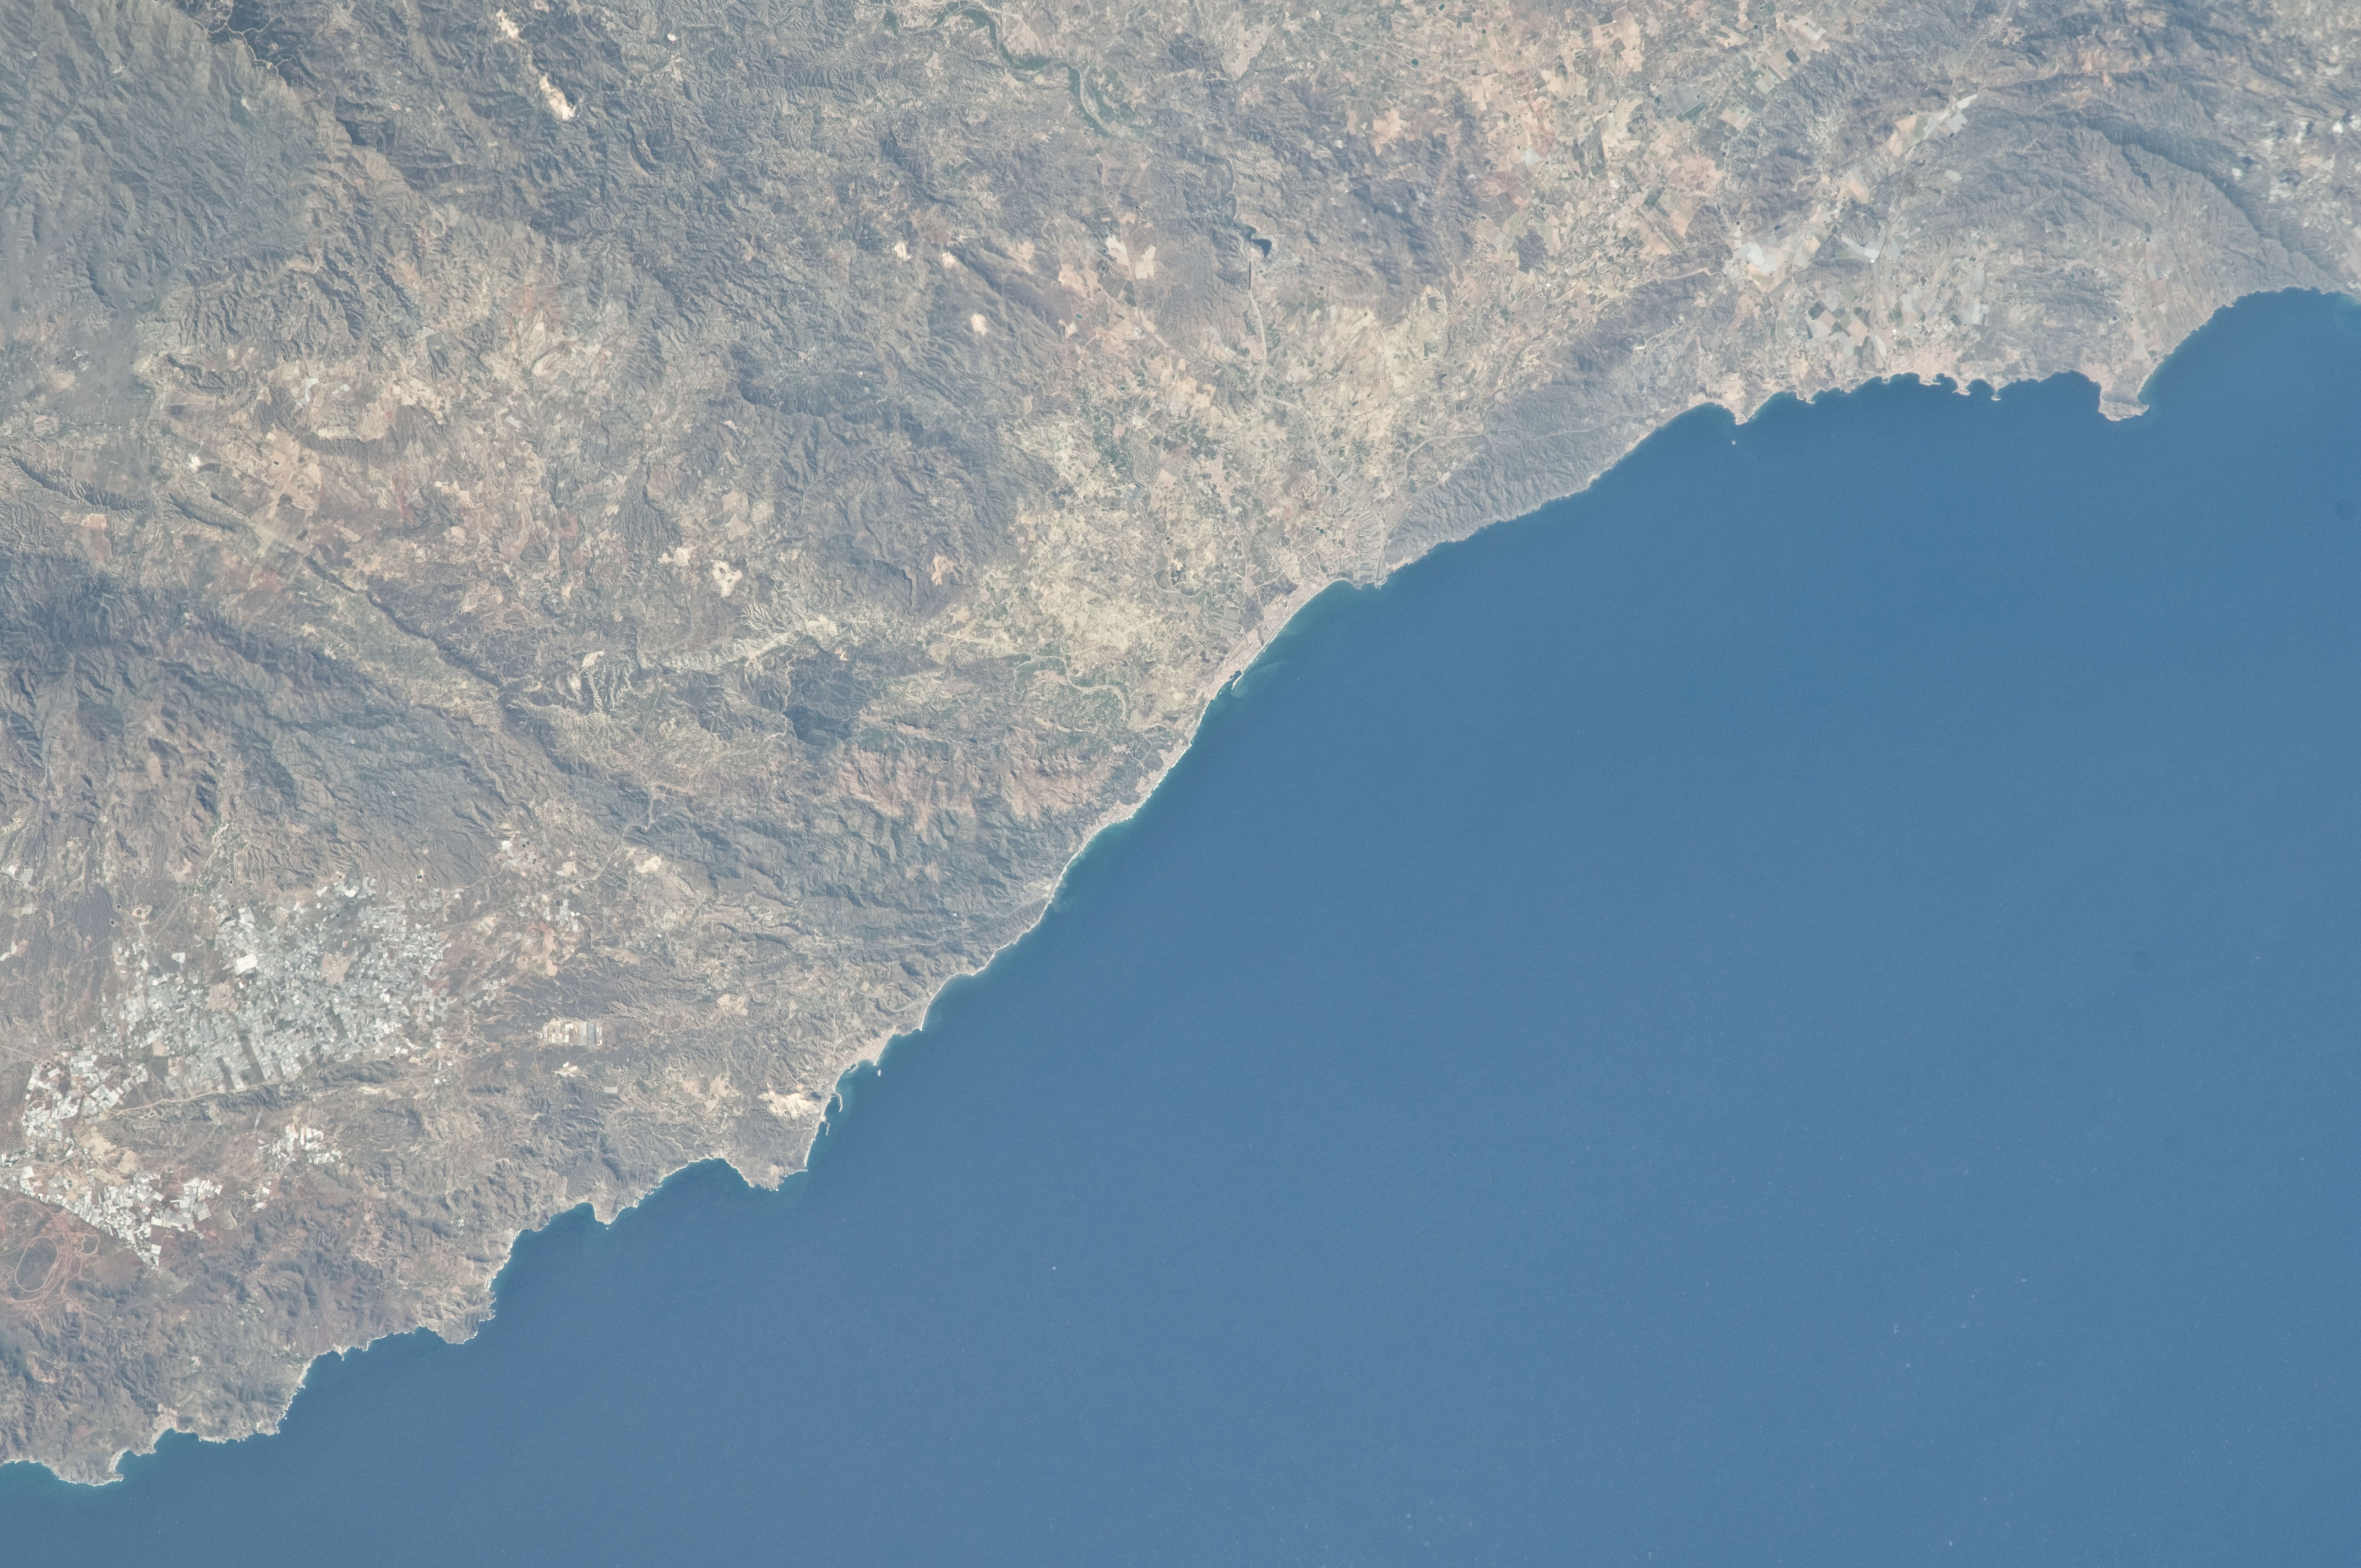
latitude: 37.1
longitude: -1.8
